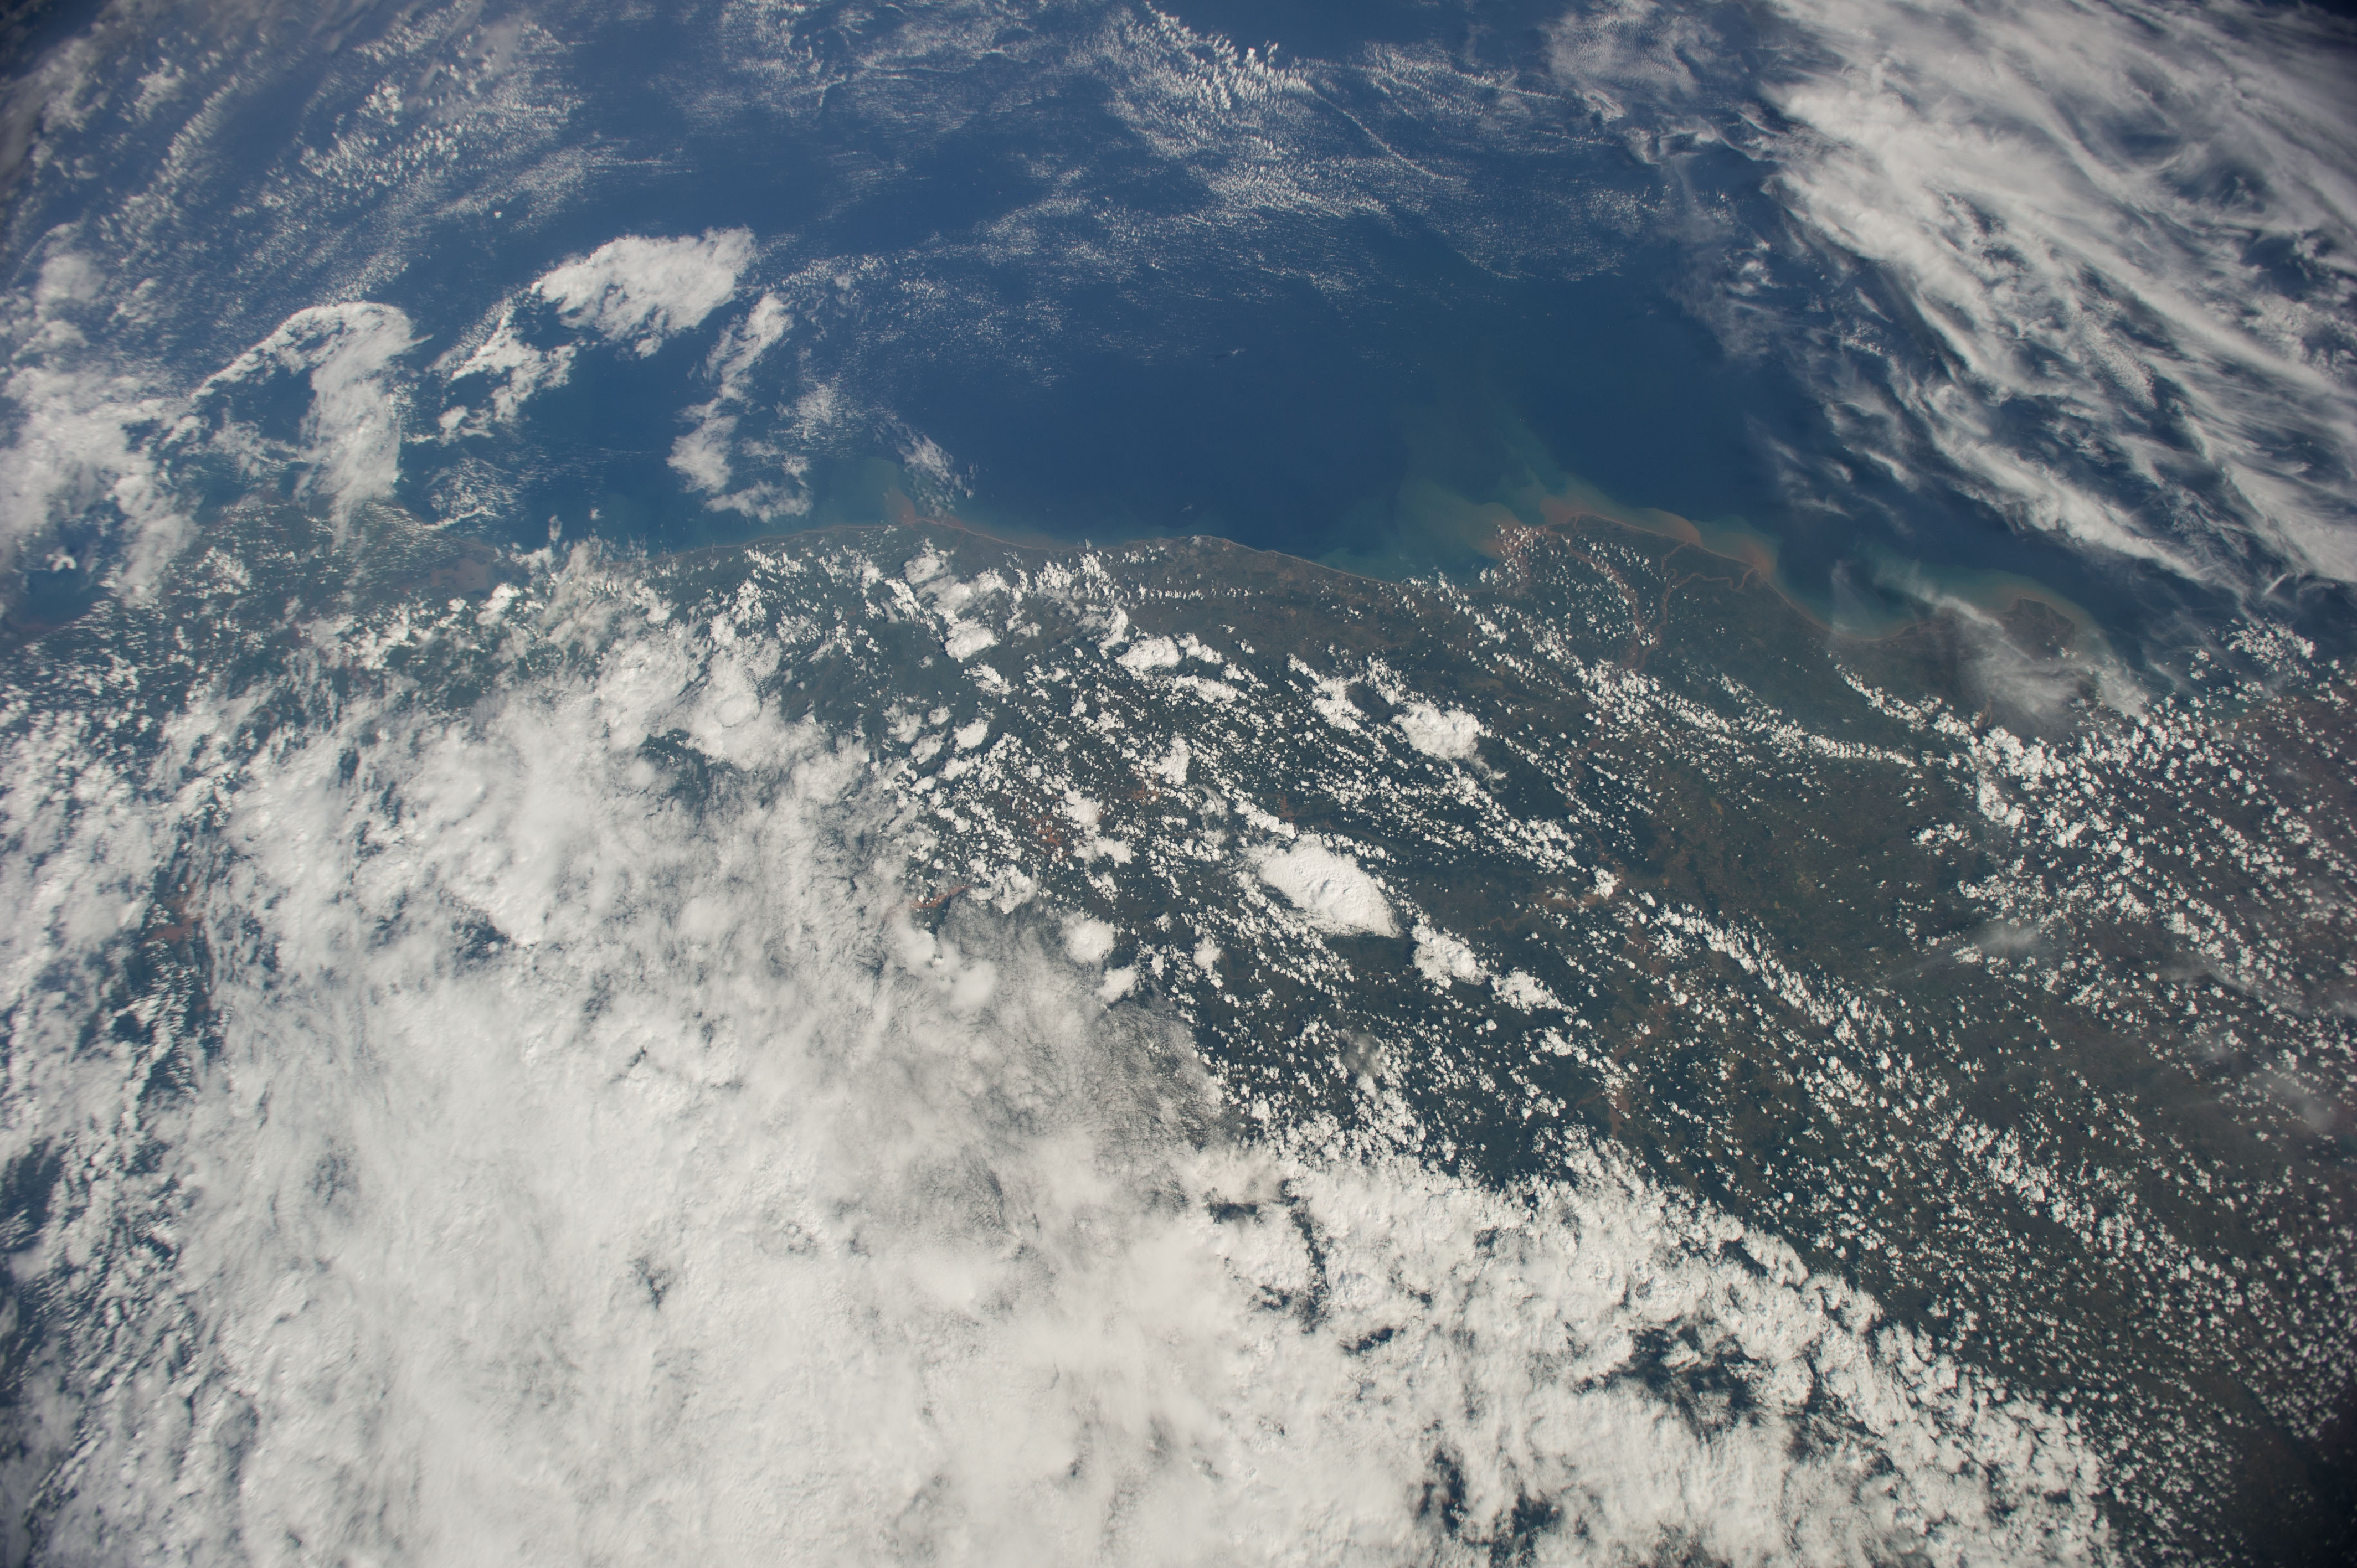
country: INDIA
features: BAY OF BENGAL, COAST OF INDIA
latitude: 18.5
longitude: 82.6
